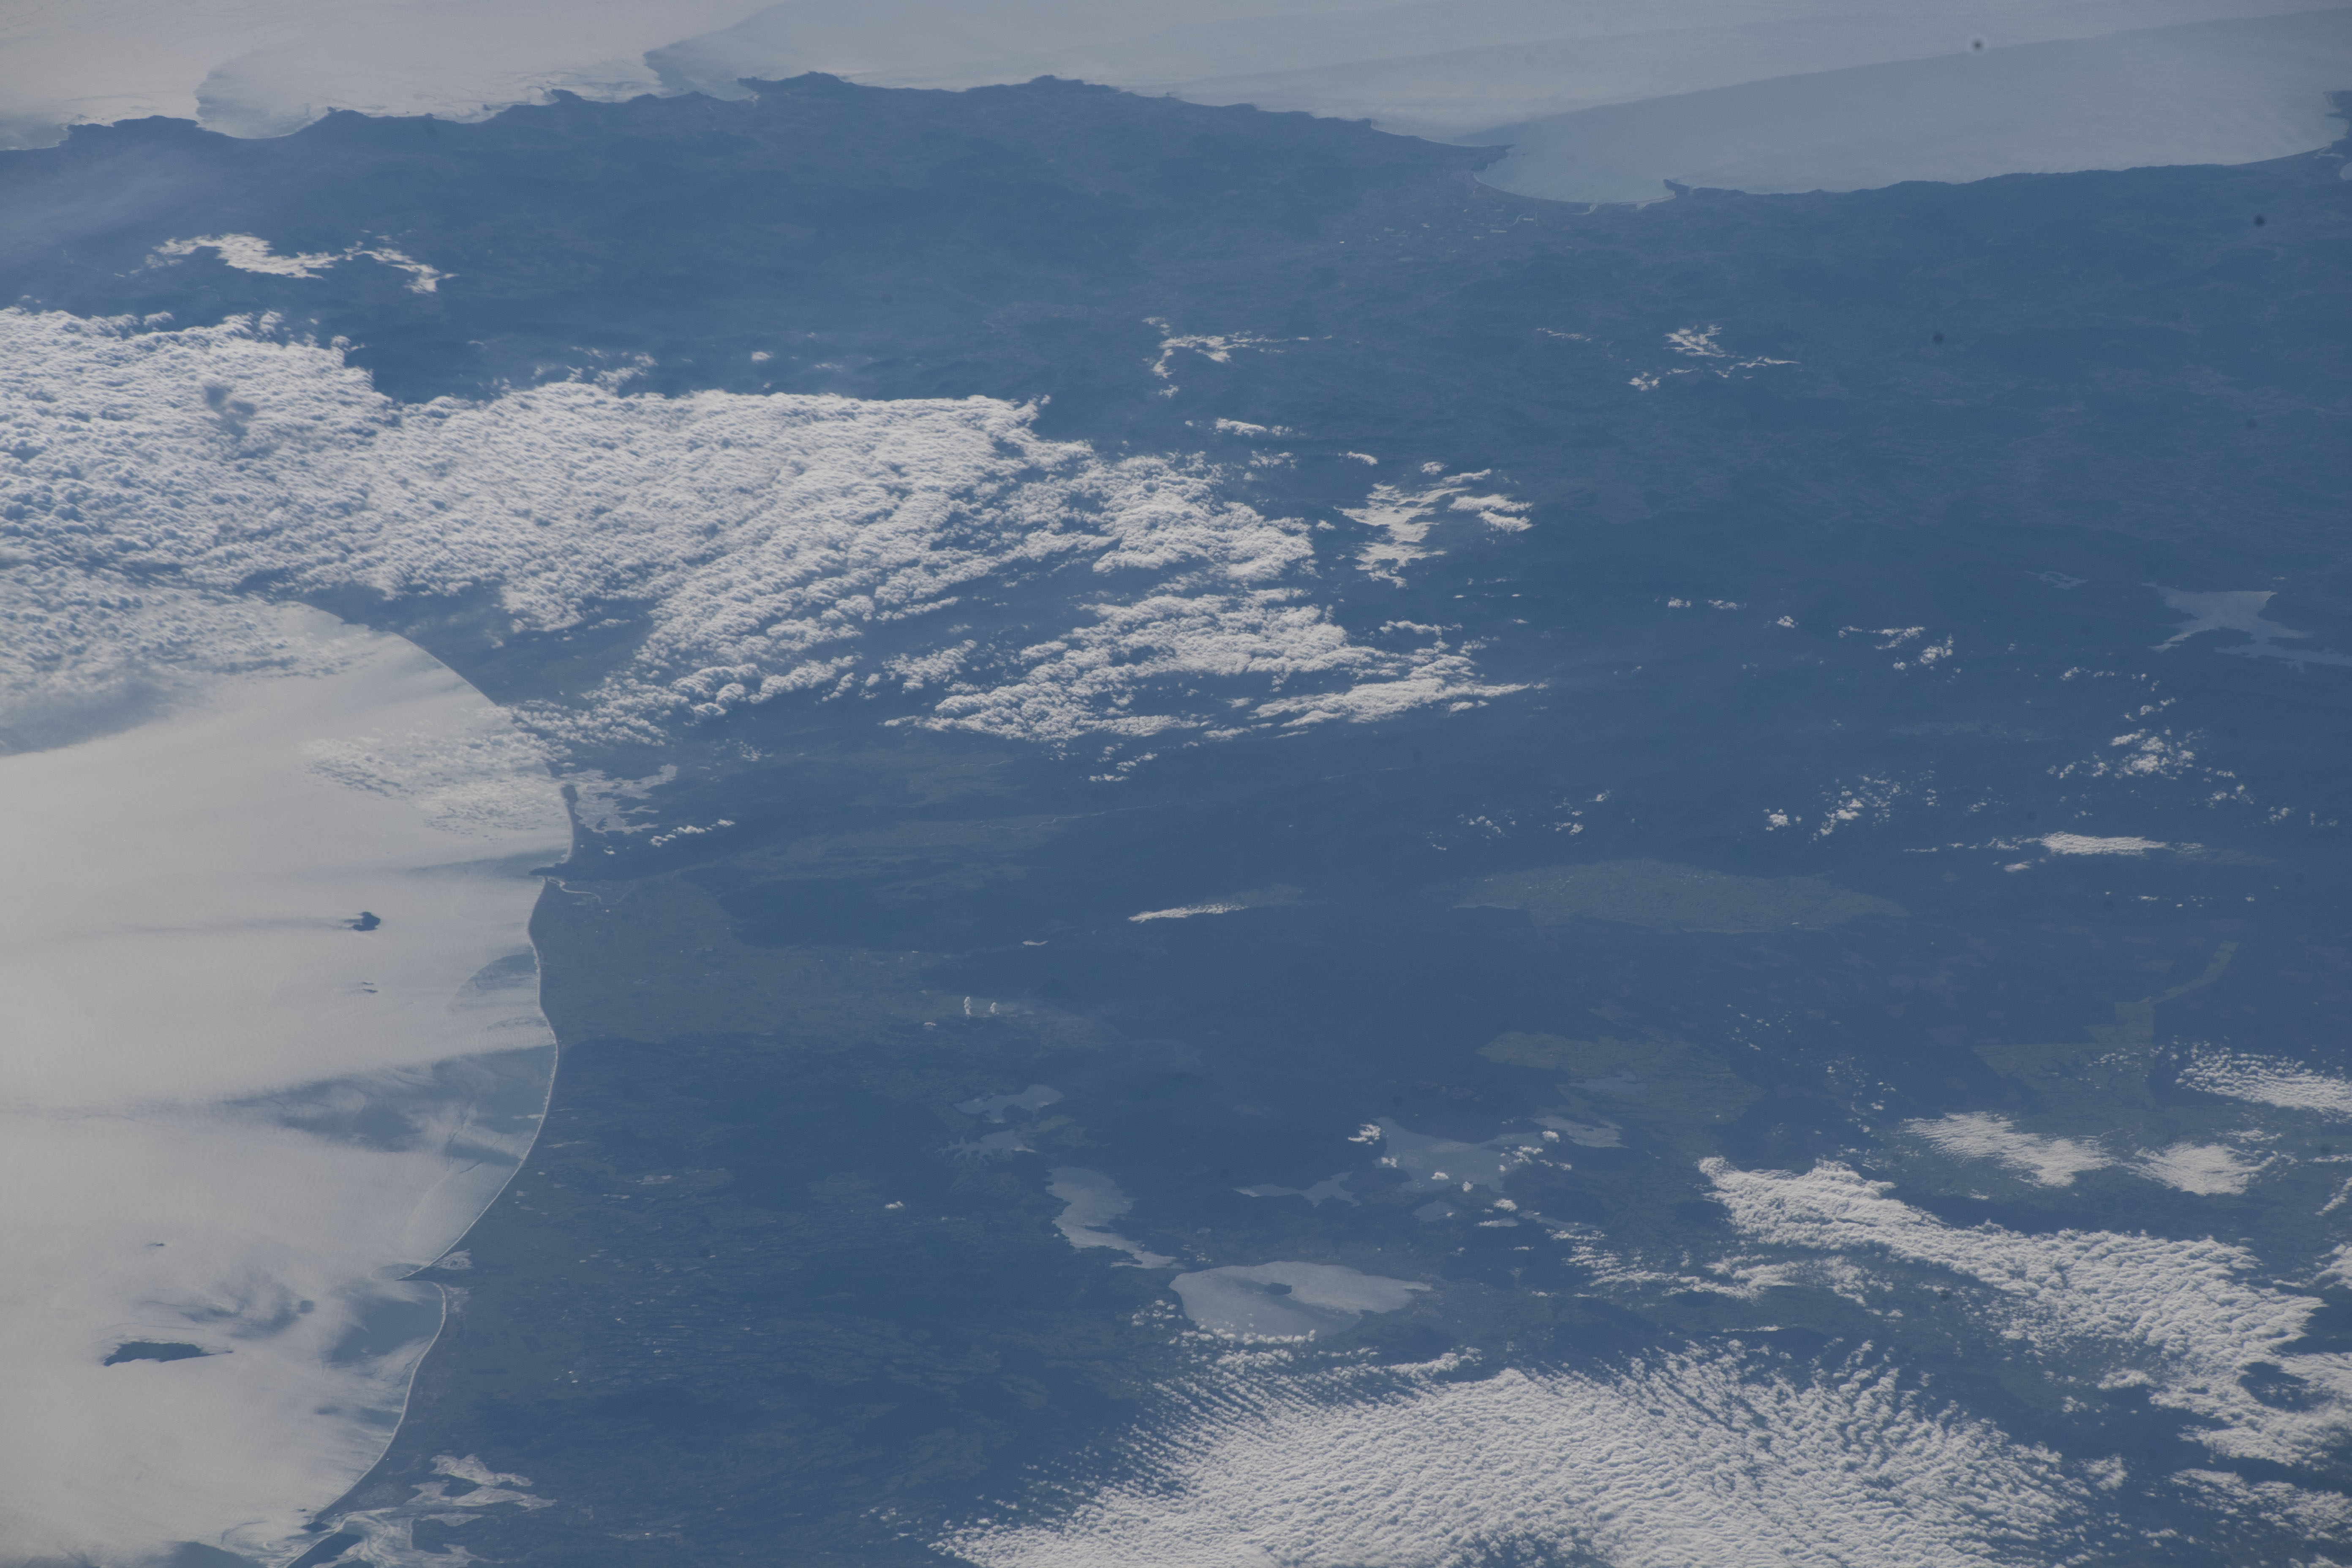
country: NEW ZEALAND-NI
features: NORTH ISLAND, HAWKE'S BAY, BAY OF PLENTY
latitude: -38.4
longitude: 177.1
